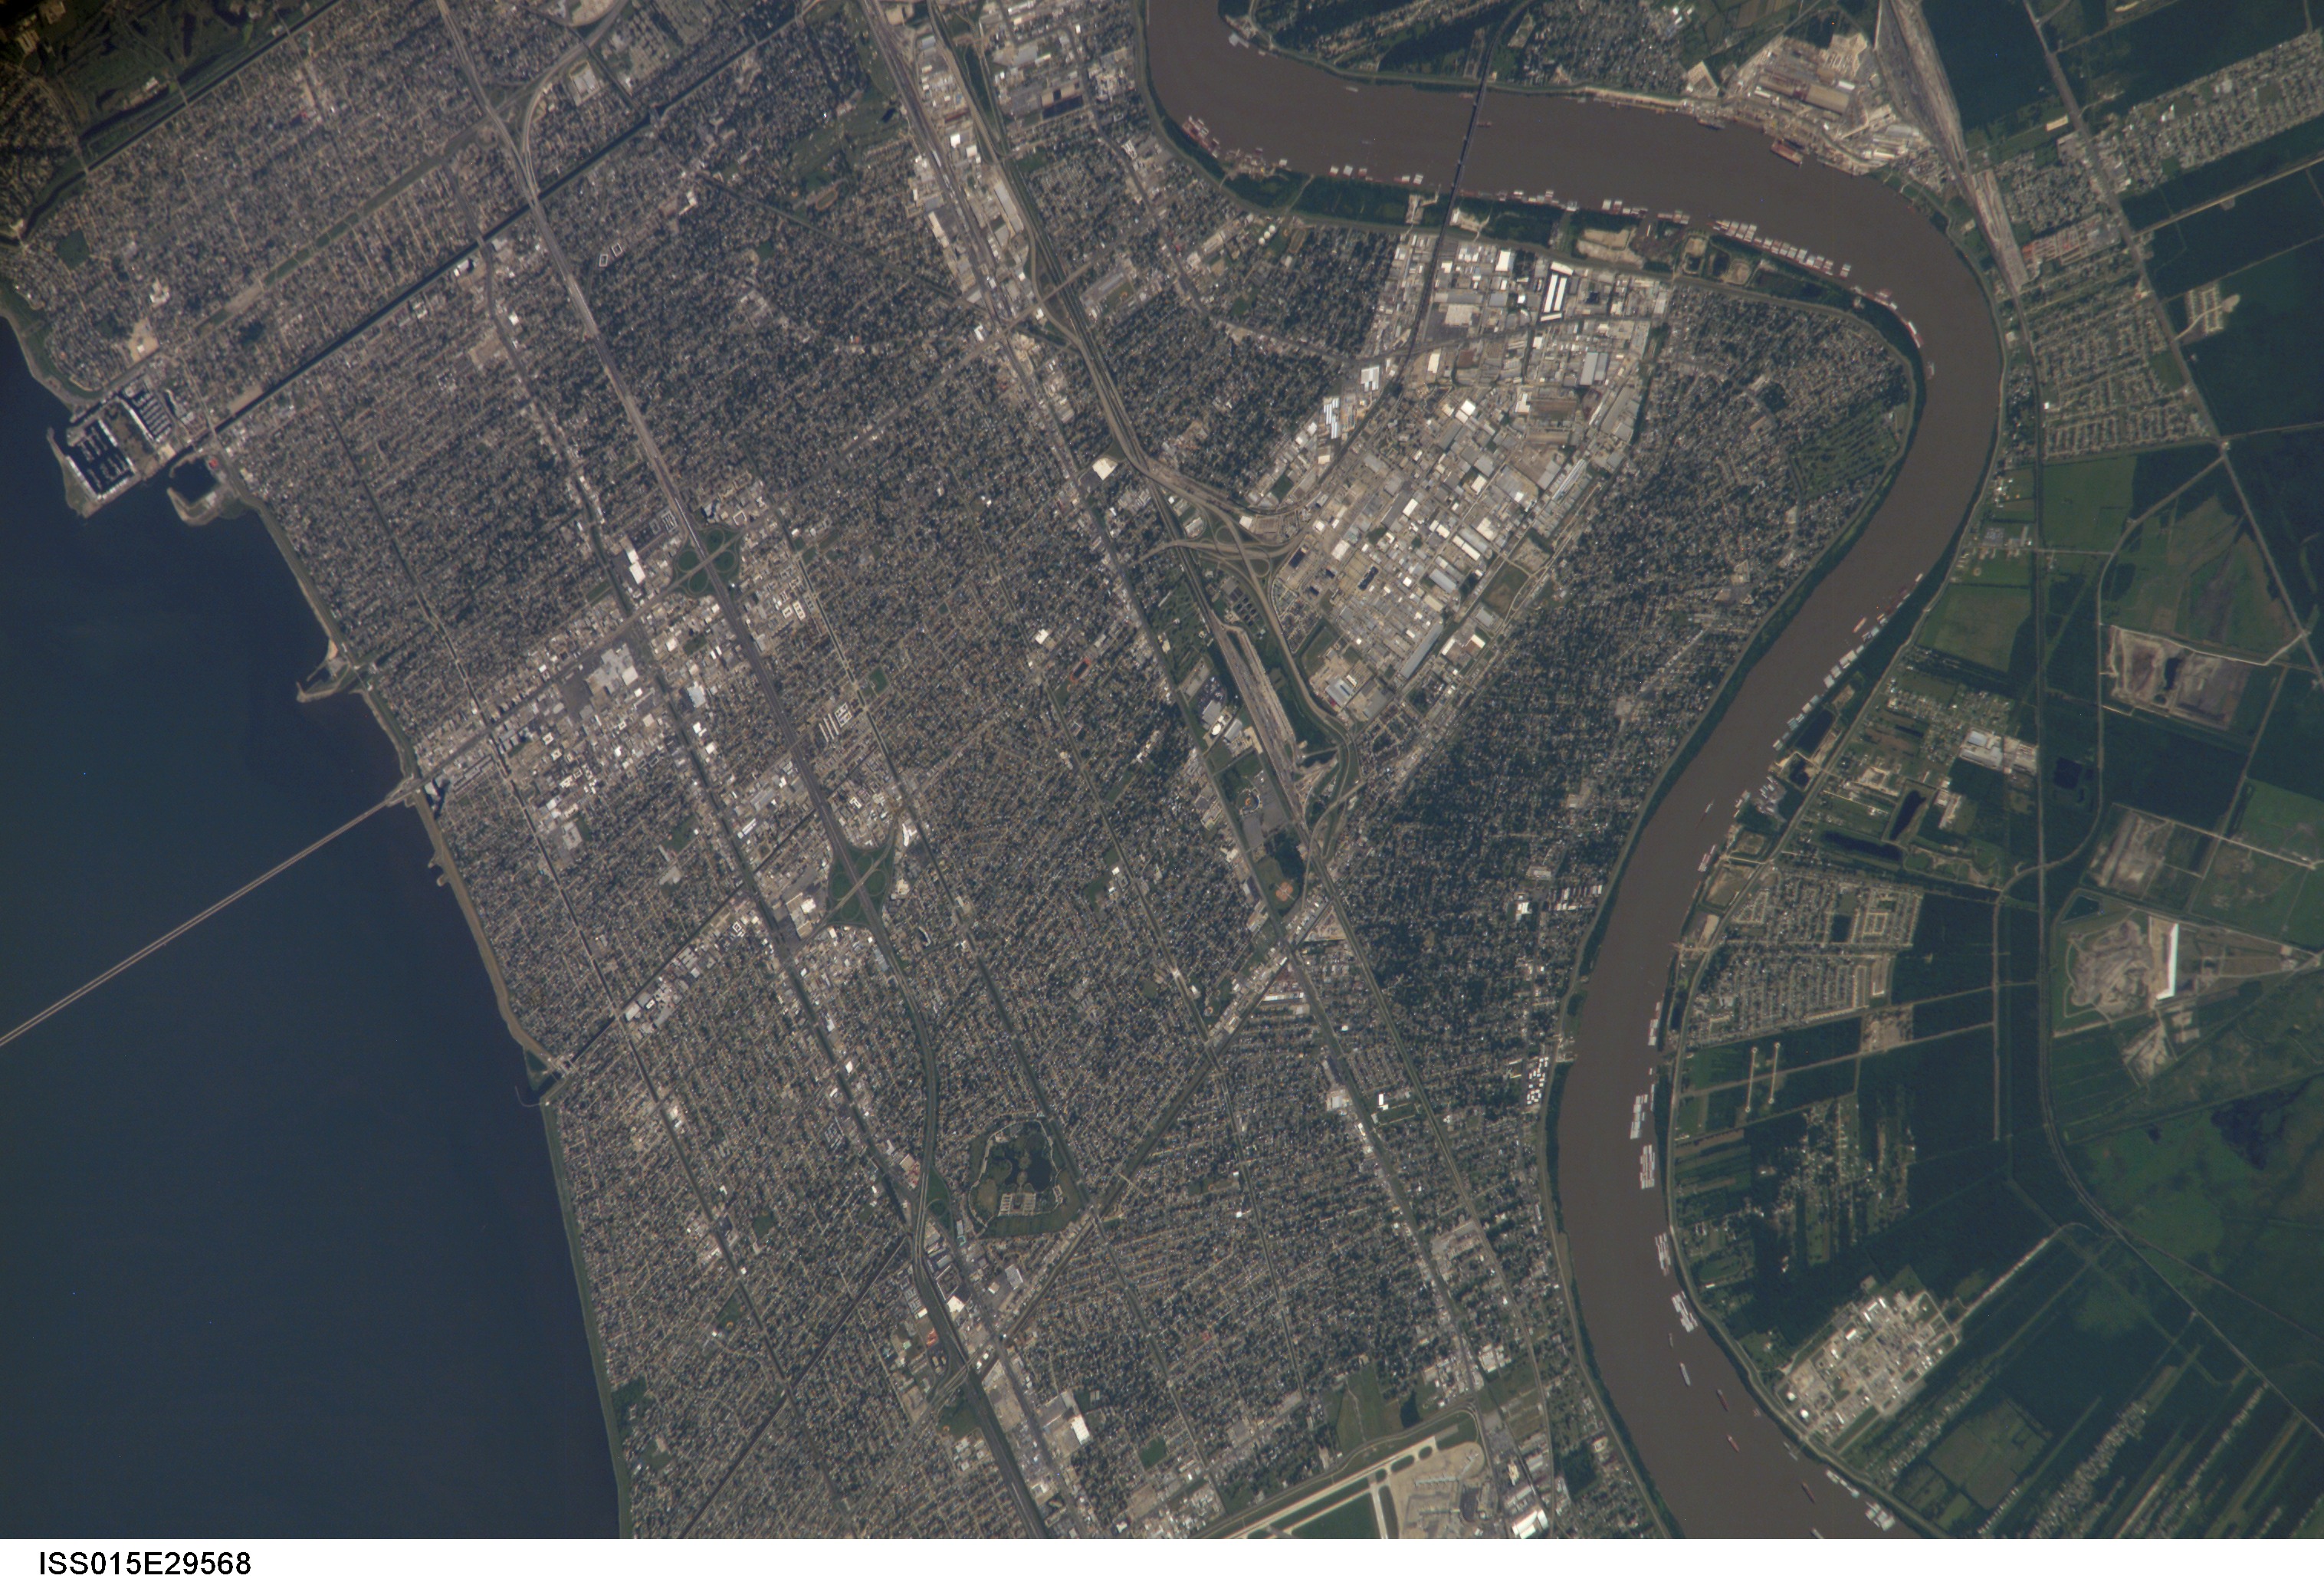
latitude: 30.0
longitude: -90.2
